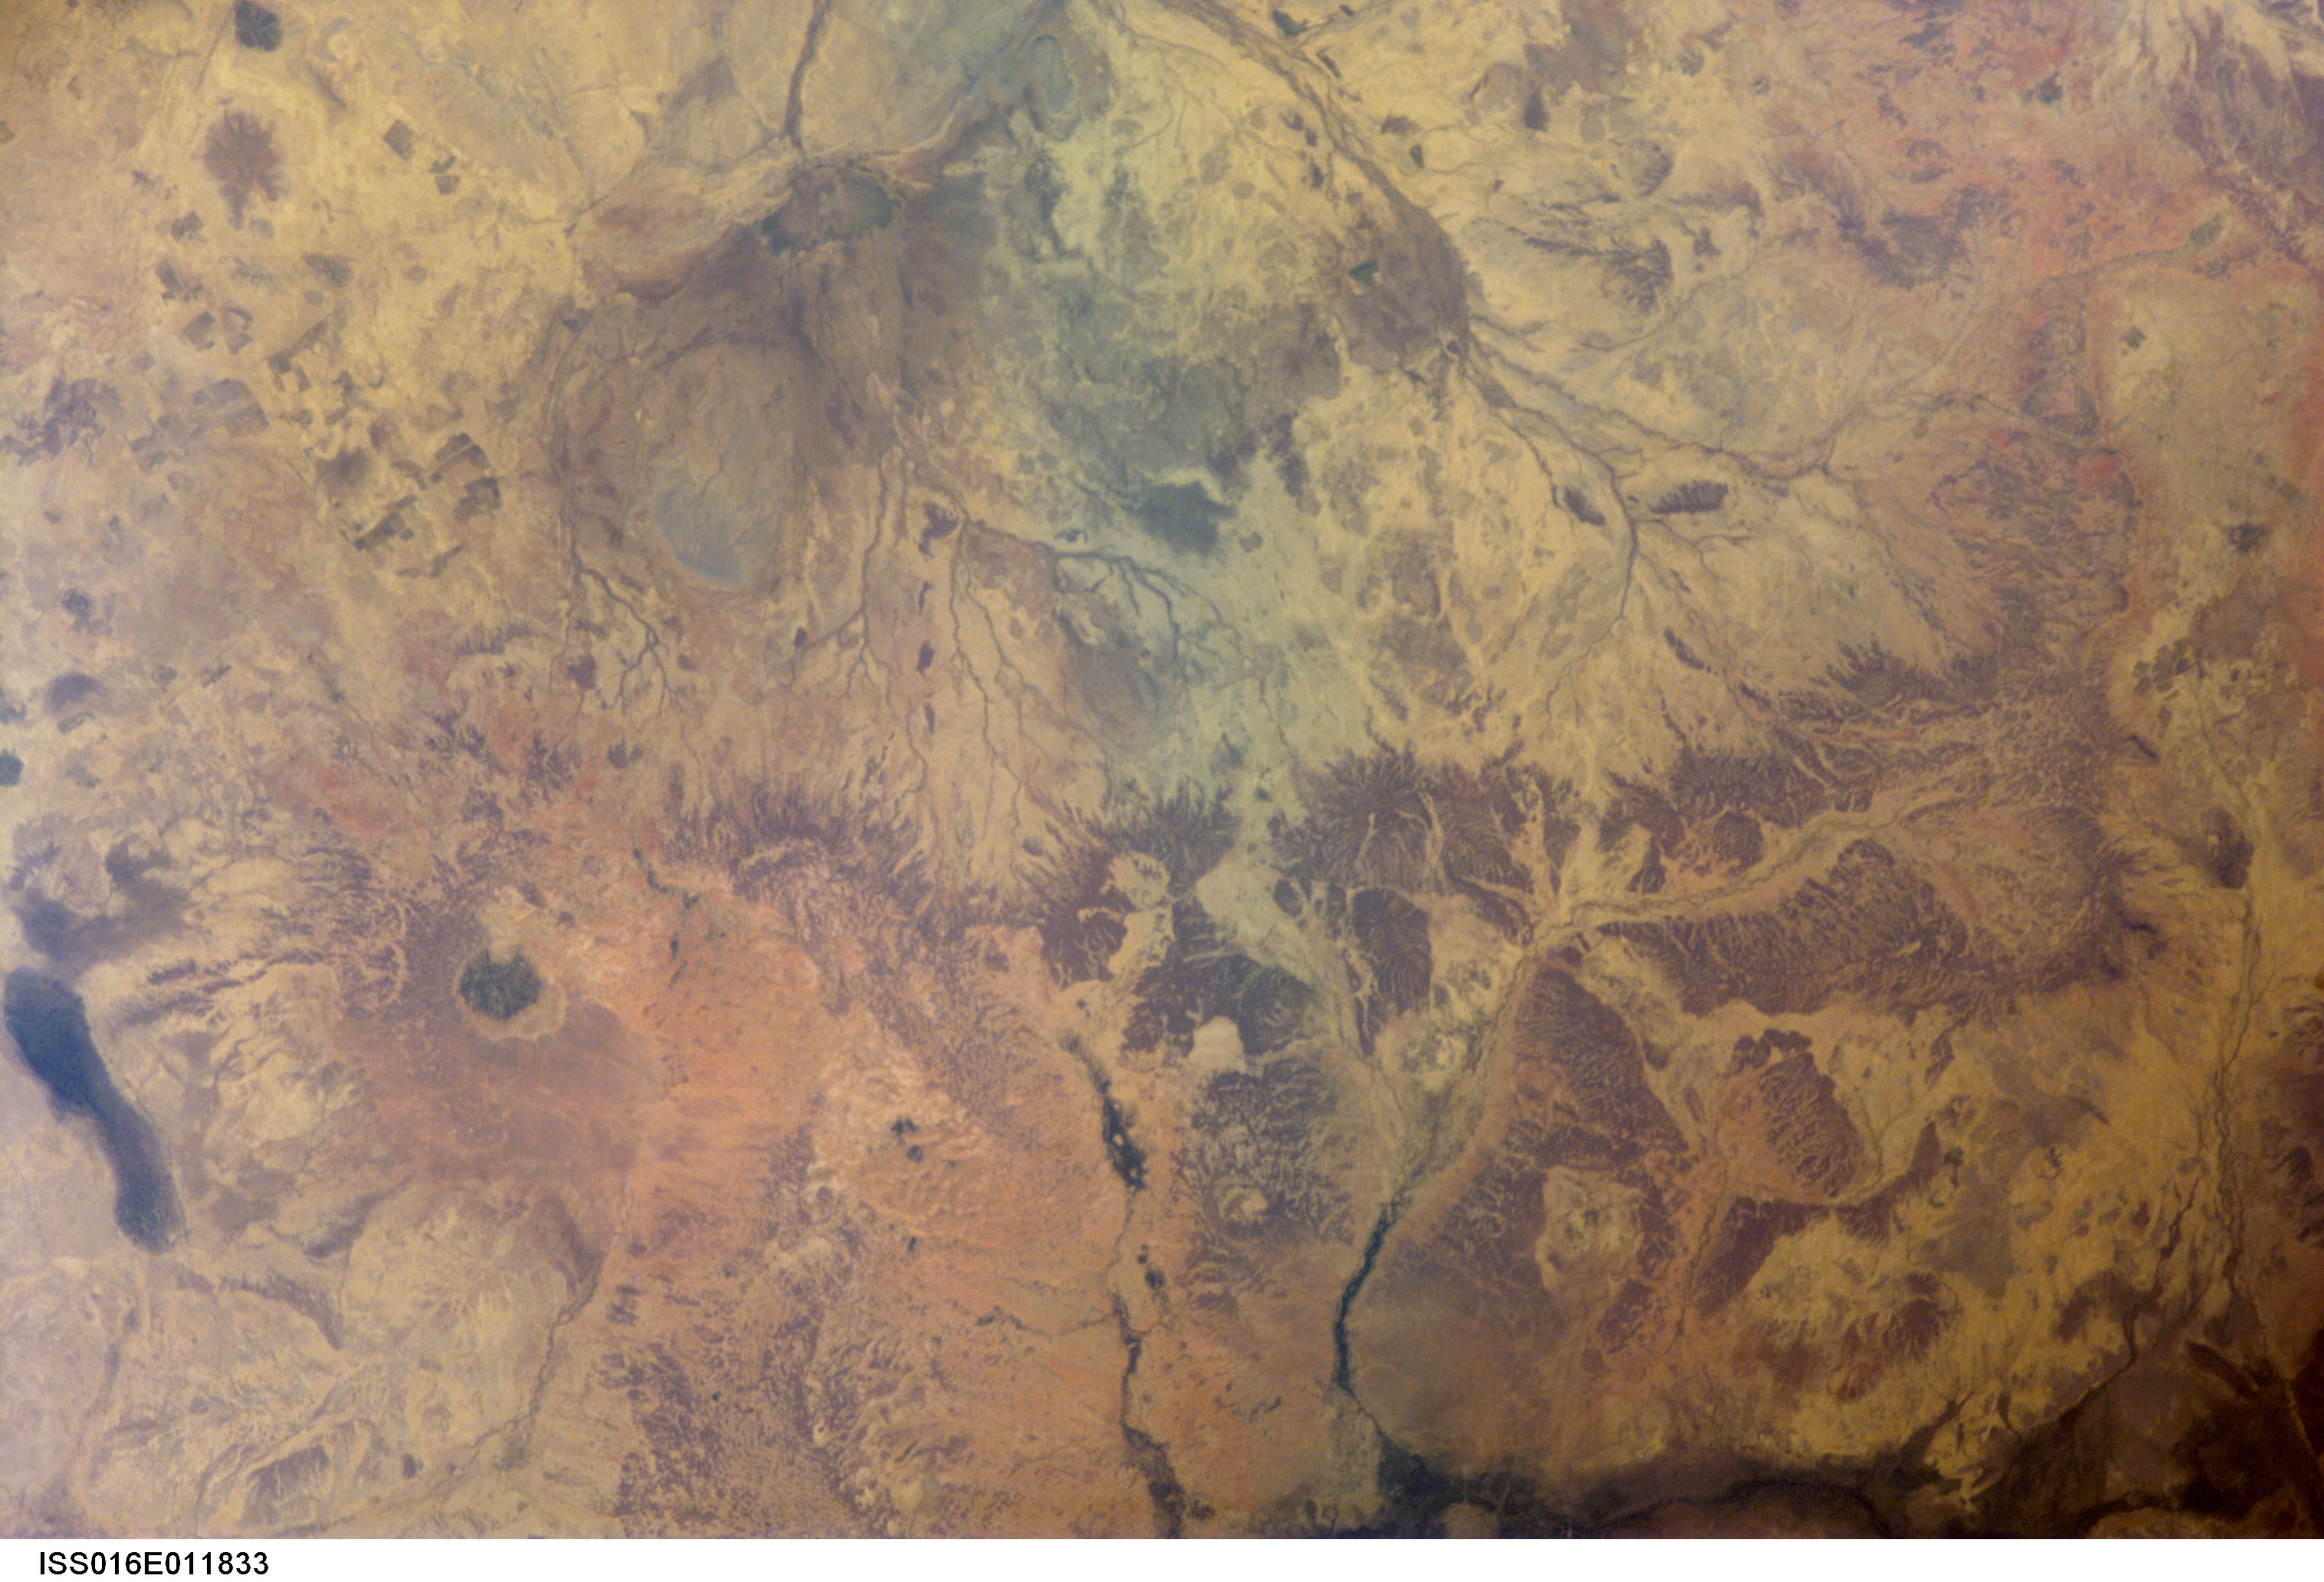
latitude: 15.9
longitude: -7.2
